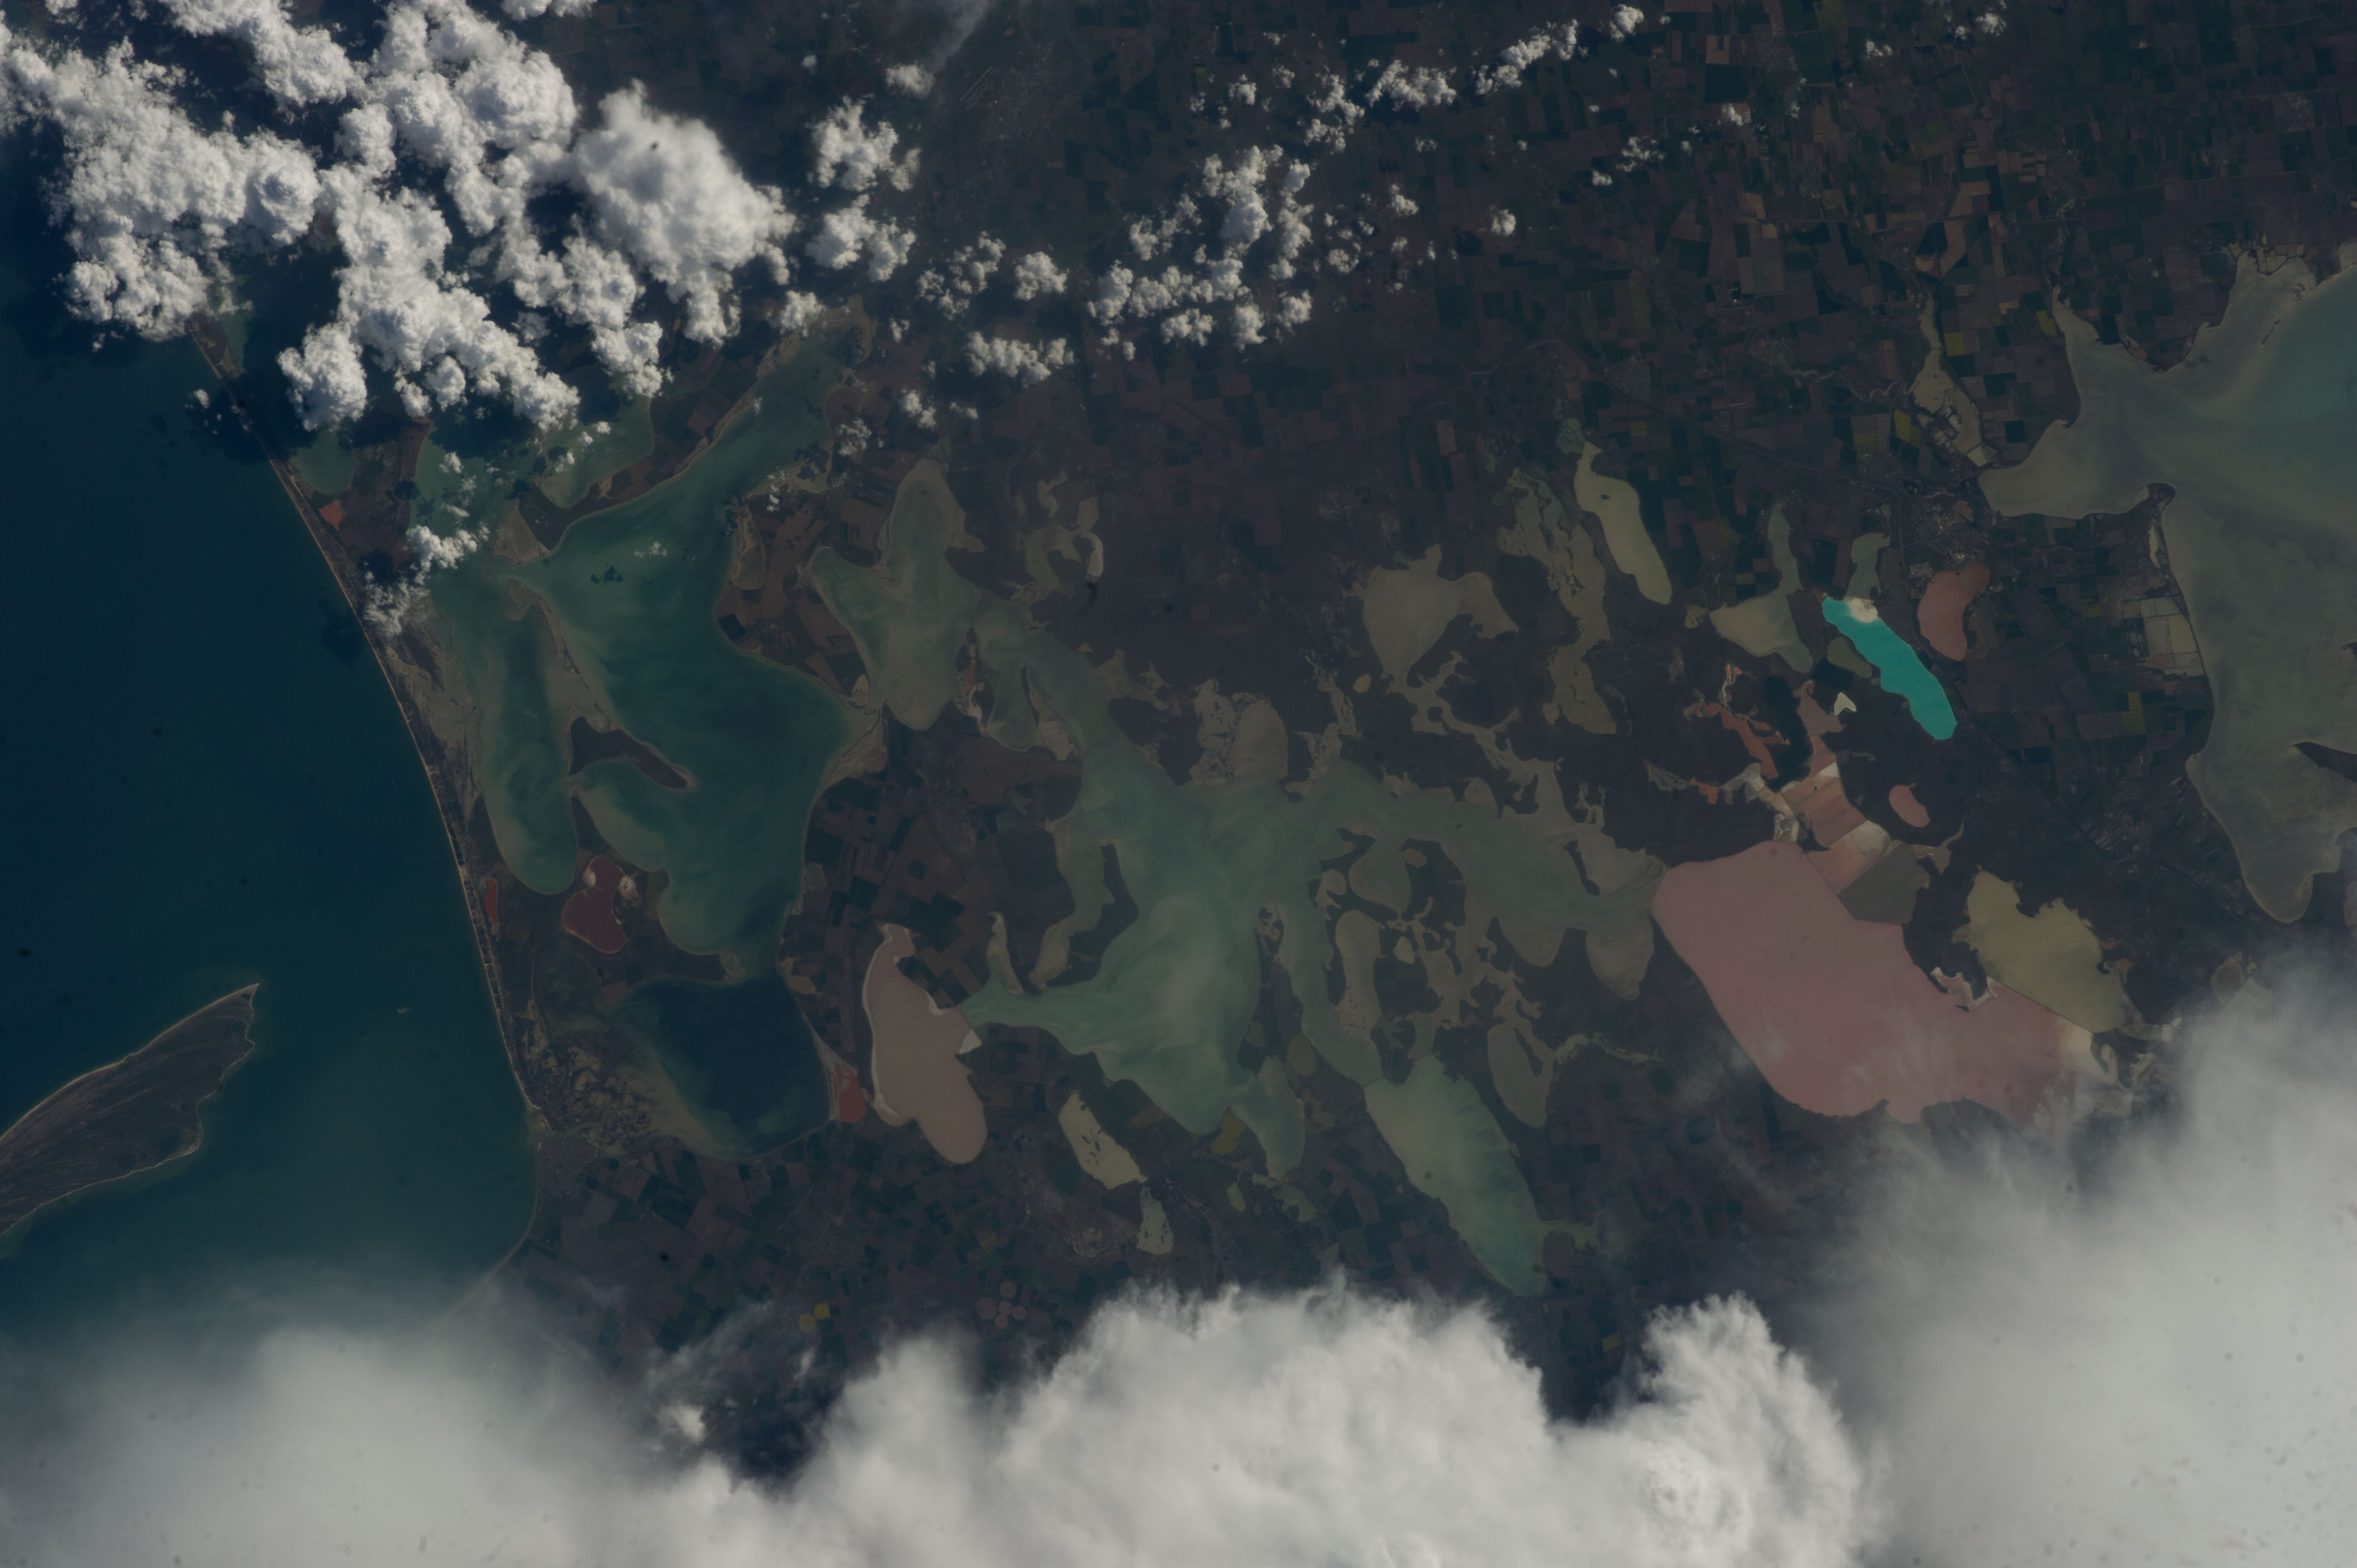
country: UKRAINE
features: LAKES, COAST, KRASNE LAKE, CRIMEAN PENINSULA, SEA OF AZOV
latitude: 46.0
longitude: 34.4
